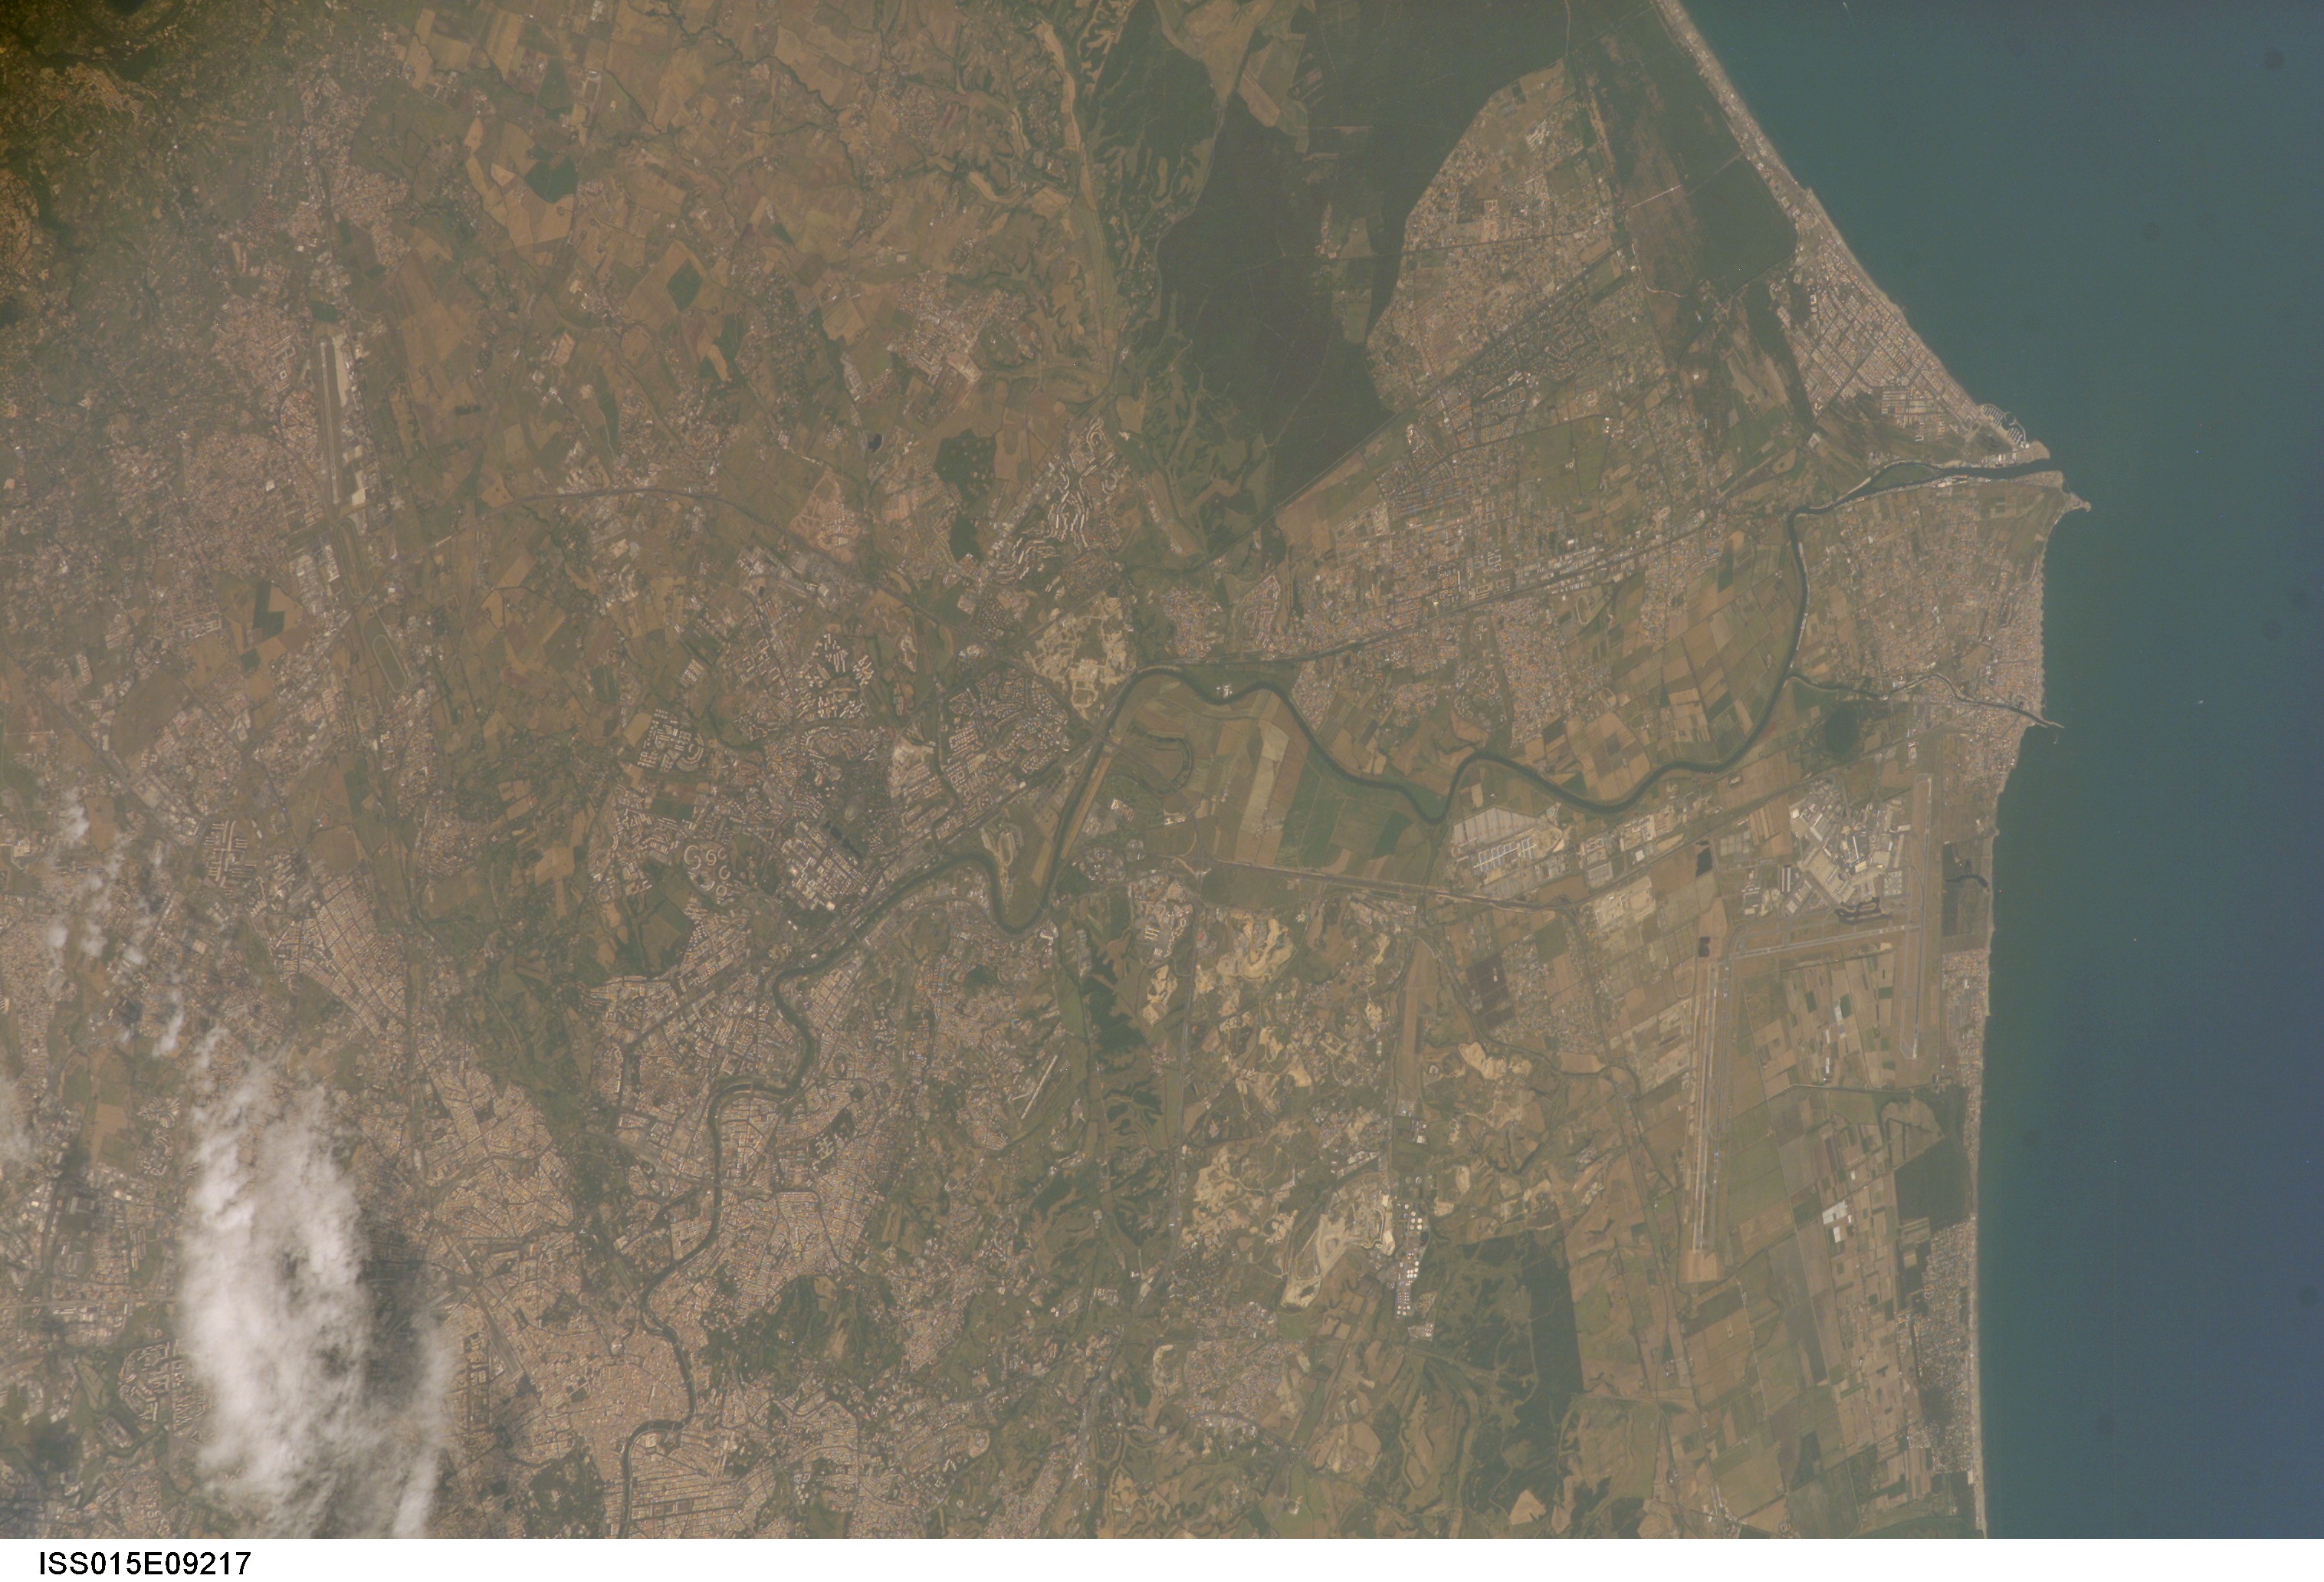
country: ITALY
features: ROME, TIBER R., TYRRHENIAN SEA
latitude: 41.8
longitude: 12.4
